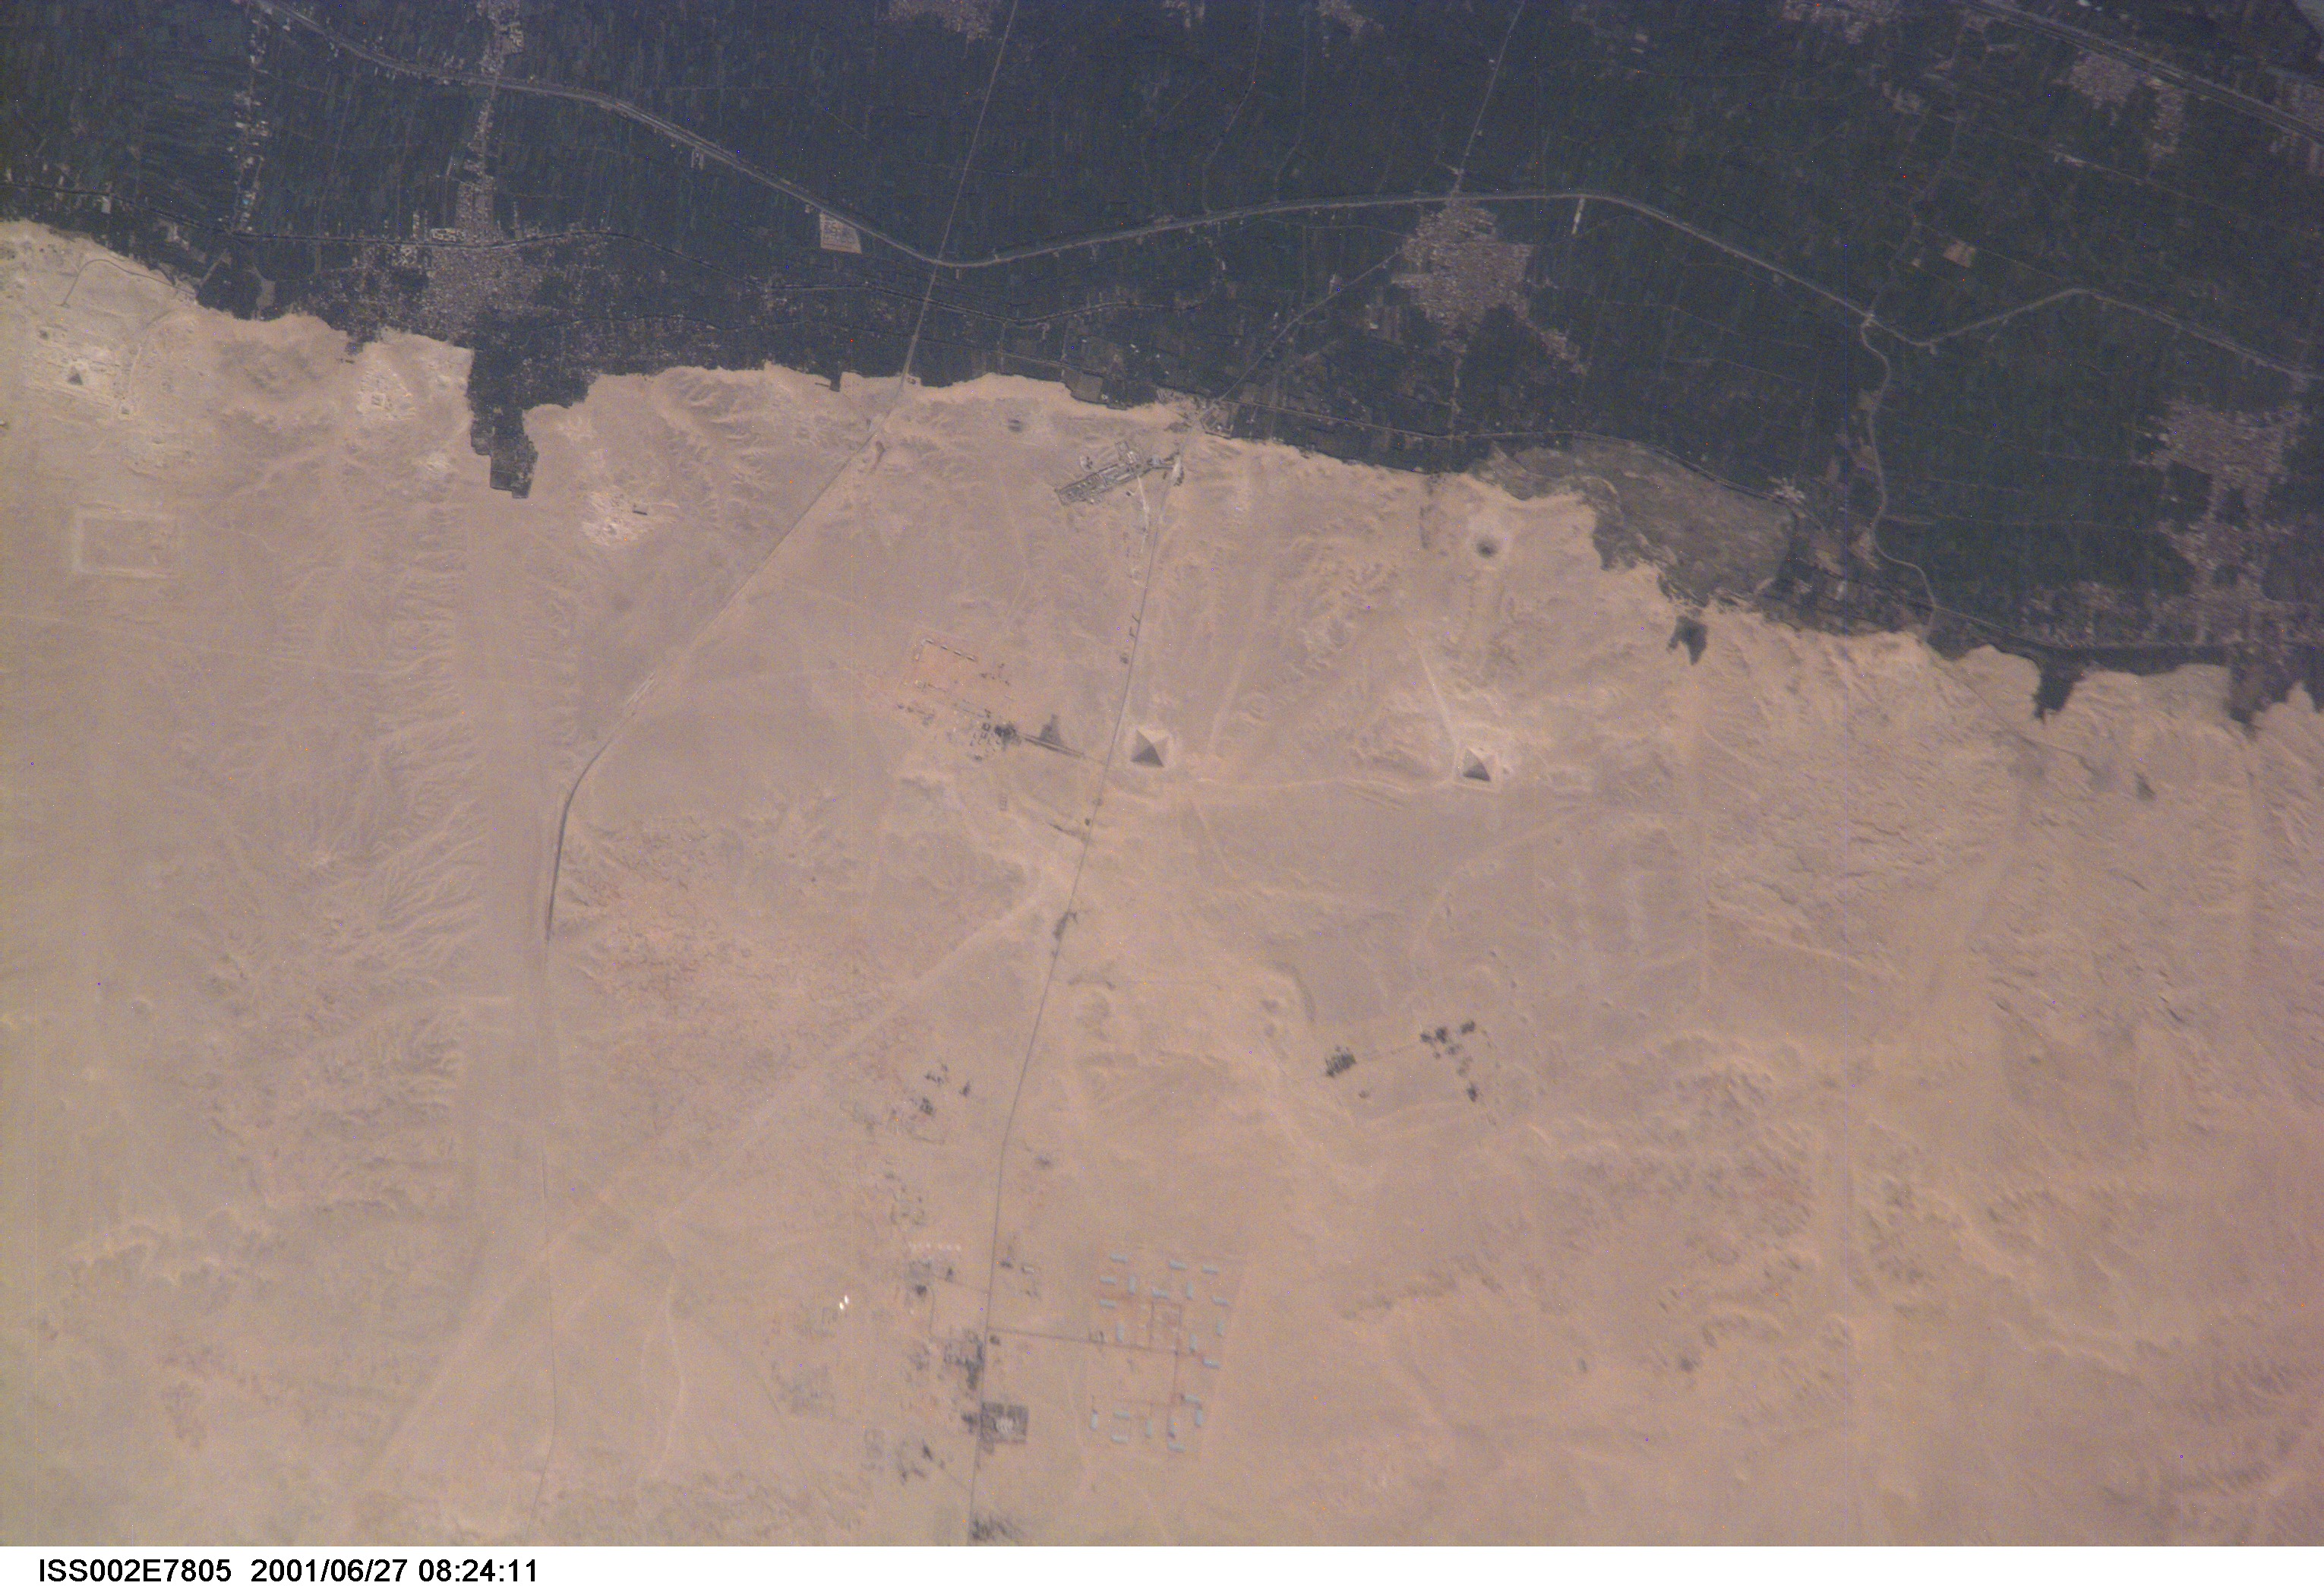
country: EGYPT
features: PYRAMIDS, FLOODPLAIN
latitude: 29.5
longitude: 31.0
